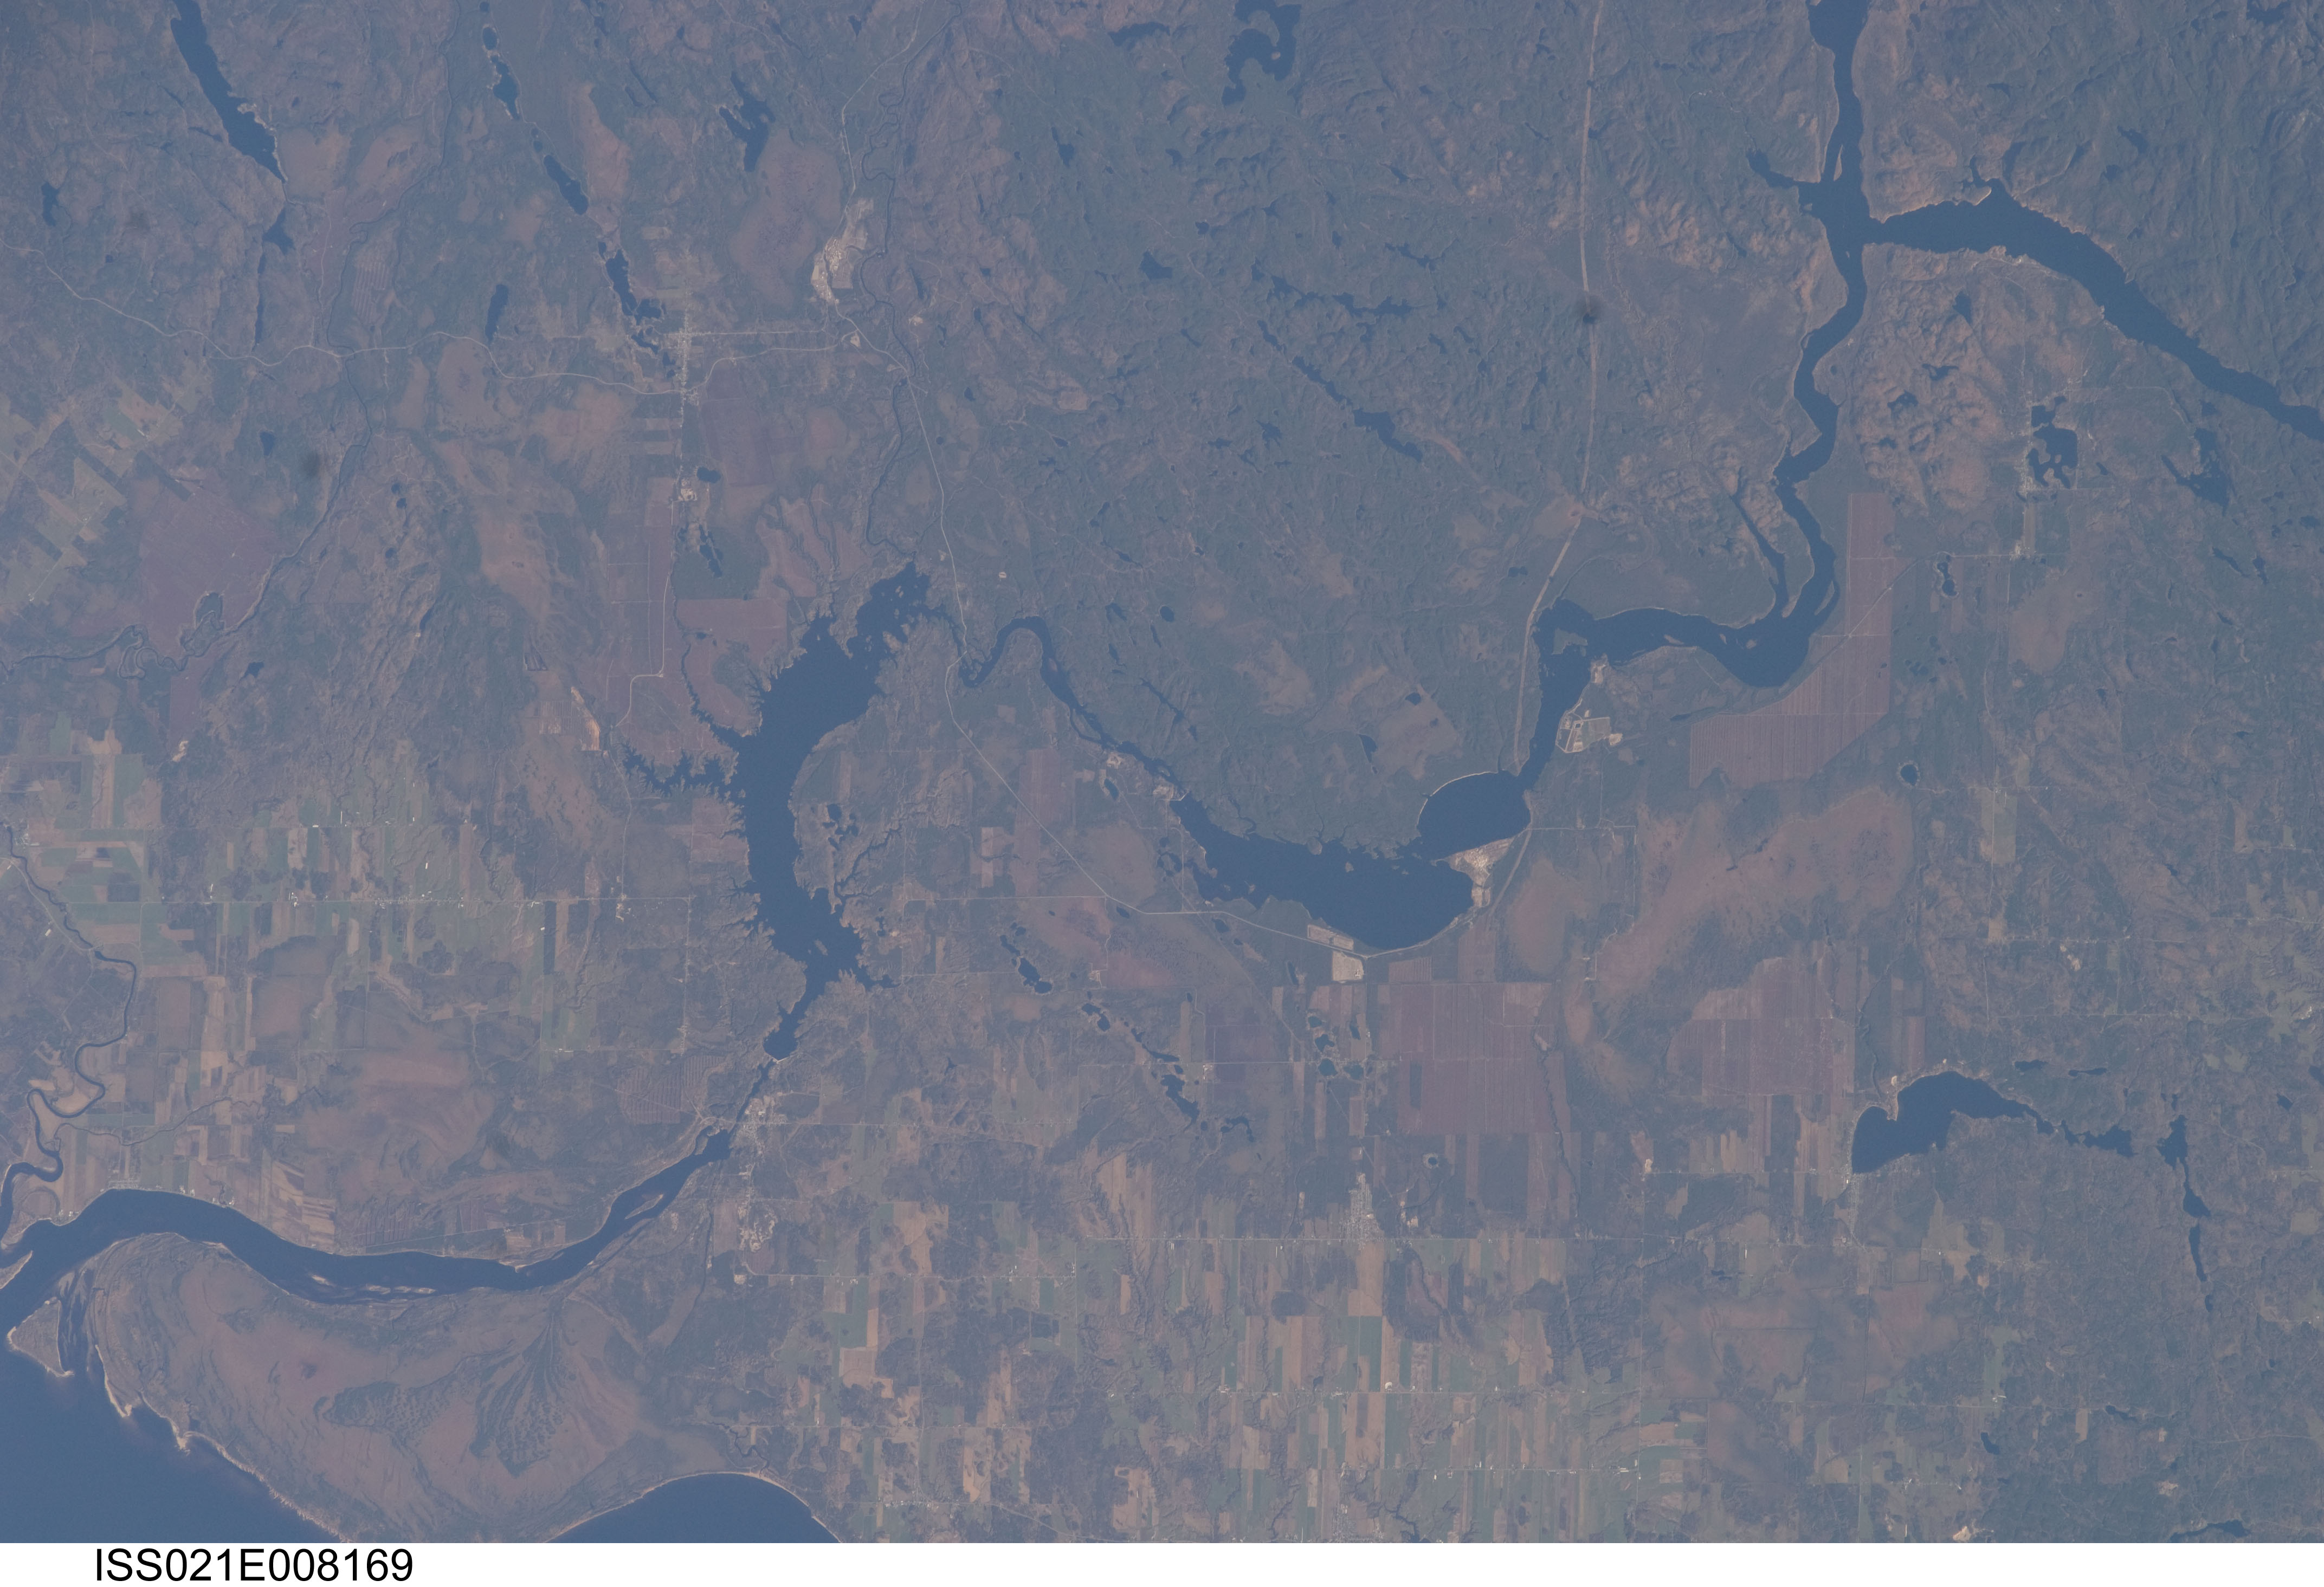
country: CANADA-Q
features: L. SAINT JEAN, PERIBONCA R., ST. MONIQUE, AGR.
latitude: 48.8
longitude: -71.7
